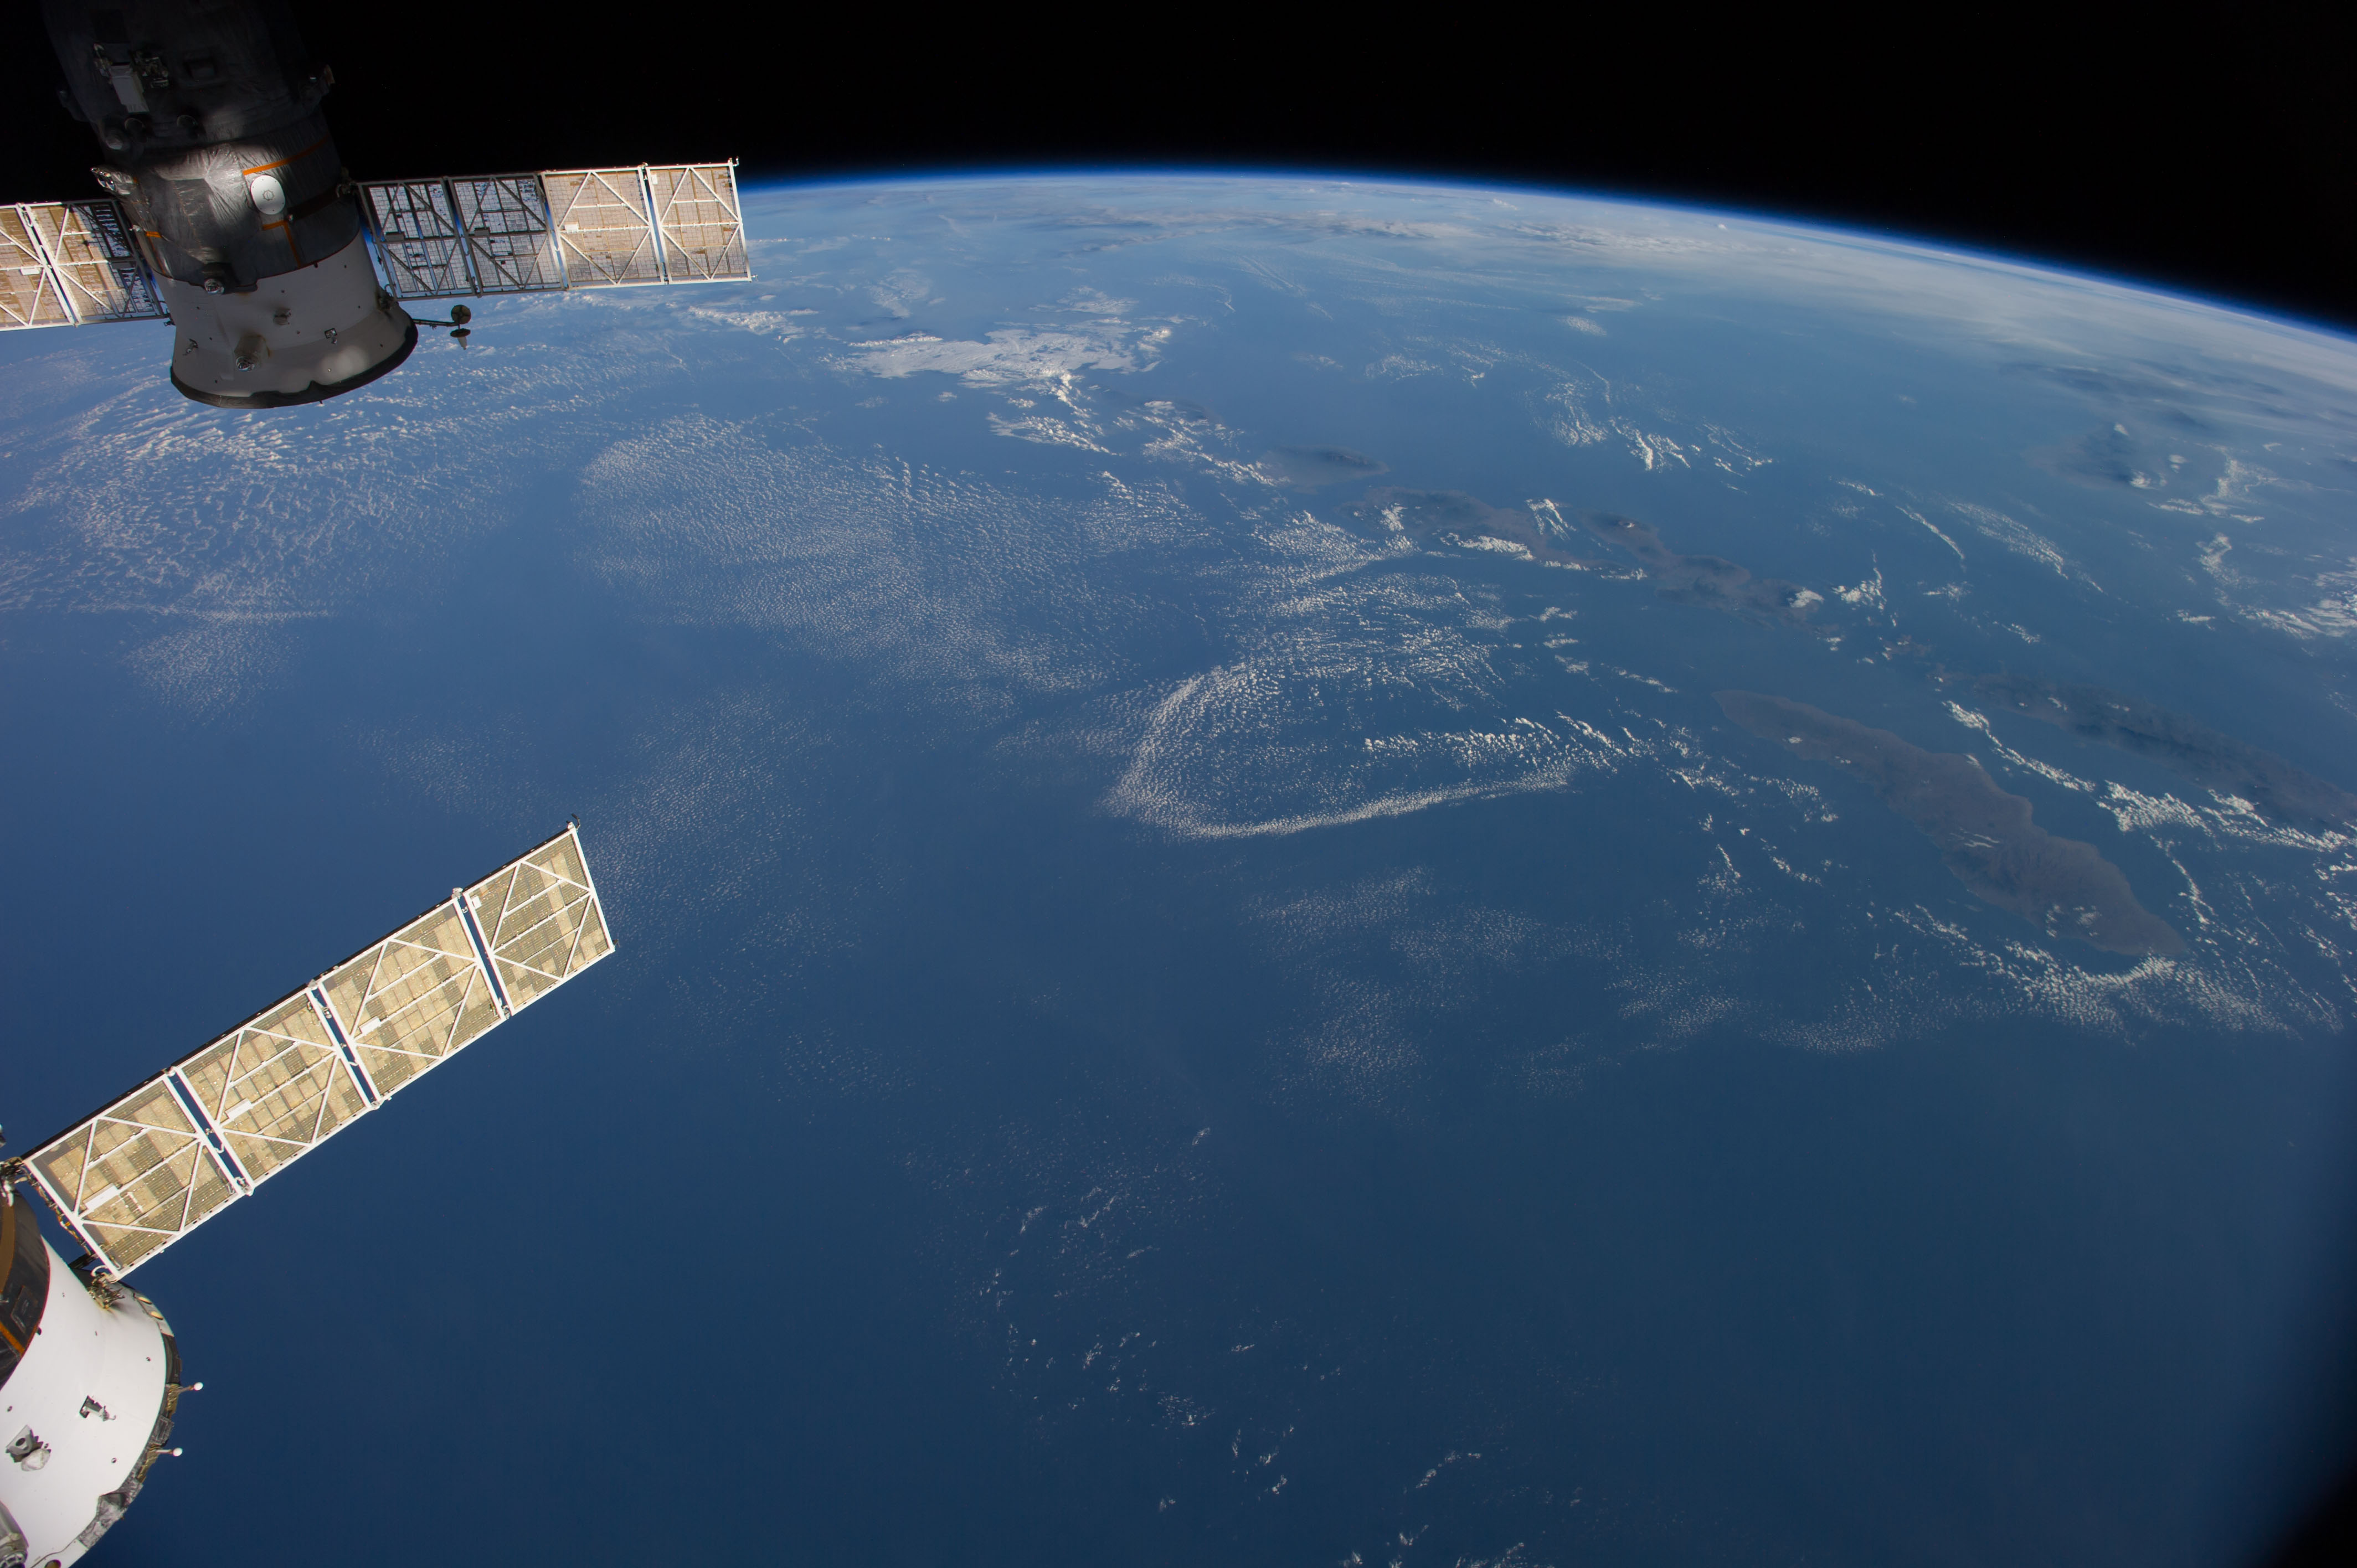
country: AUSTRALIA-WA
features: BALI, W. NUSA TENGGARA, BALI S., JAVA S., MT. RINJANI, MT. TAMBORA, ATMOSPHERIC LIMB
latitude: -11.0
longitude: 116.5
